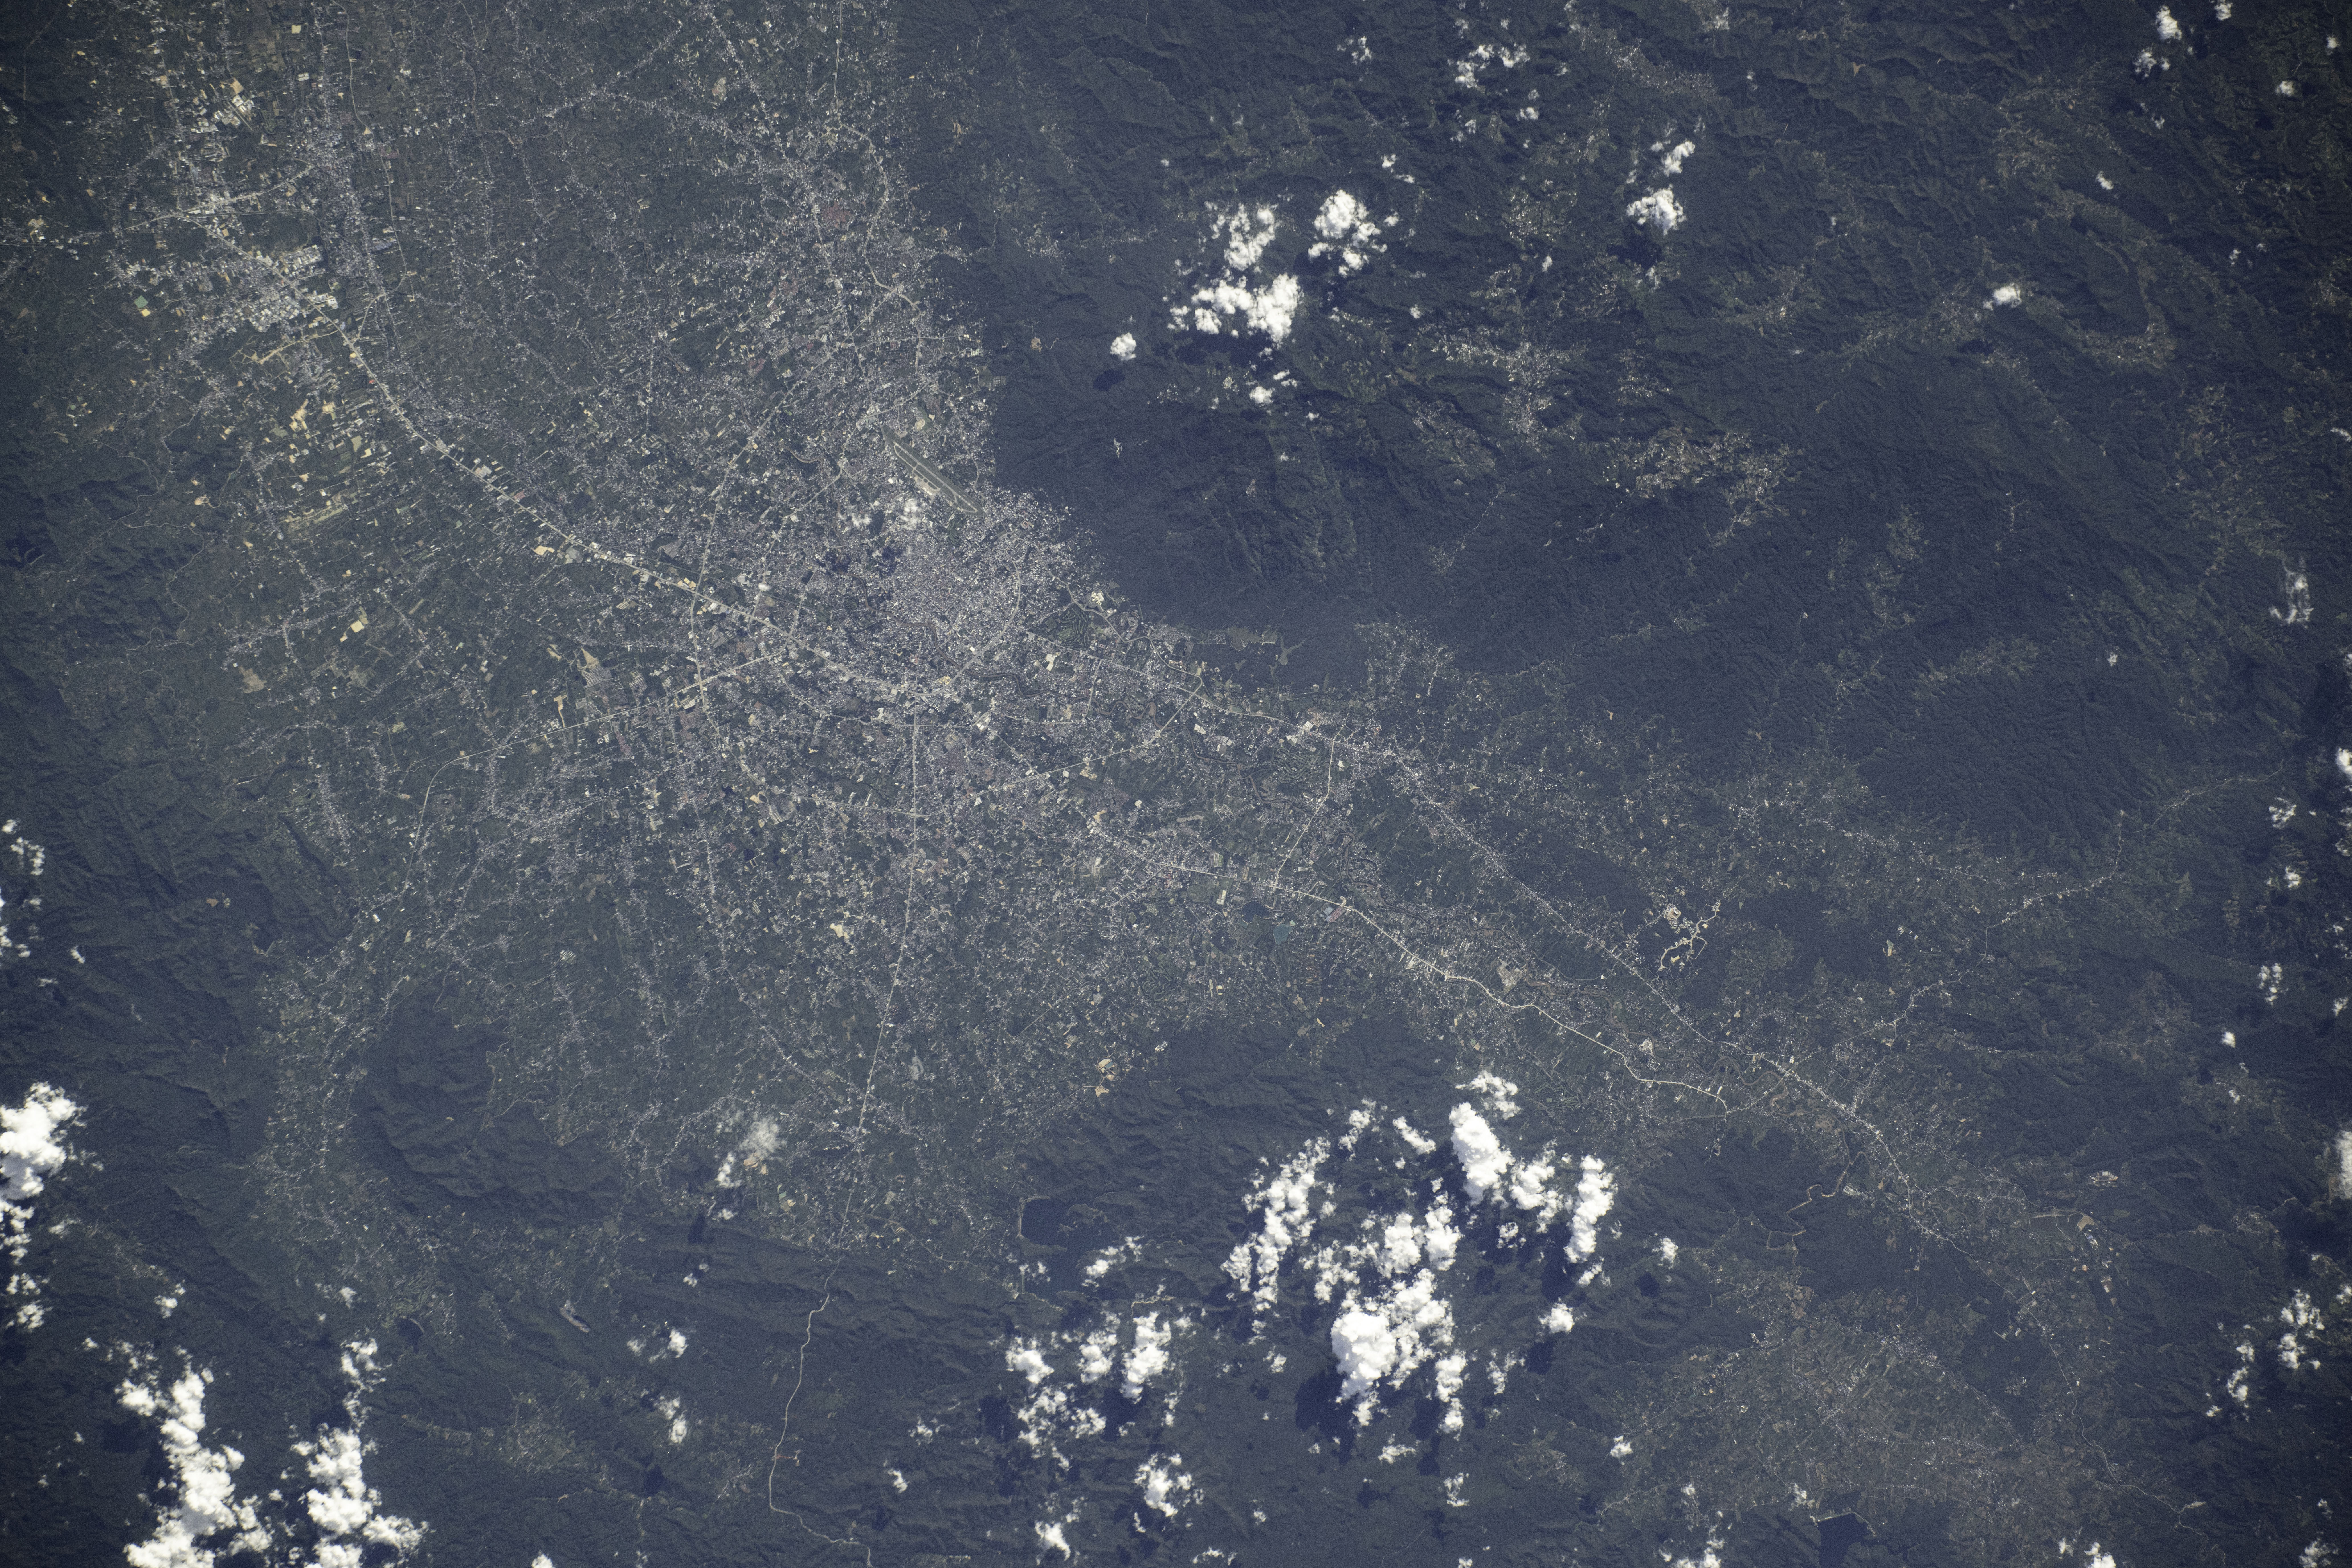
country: THAILAND
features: CHIANG MAI
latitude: 18.9
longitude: 99.0
